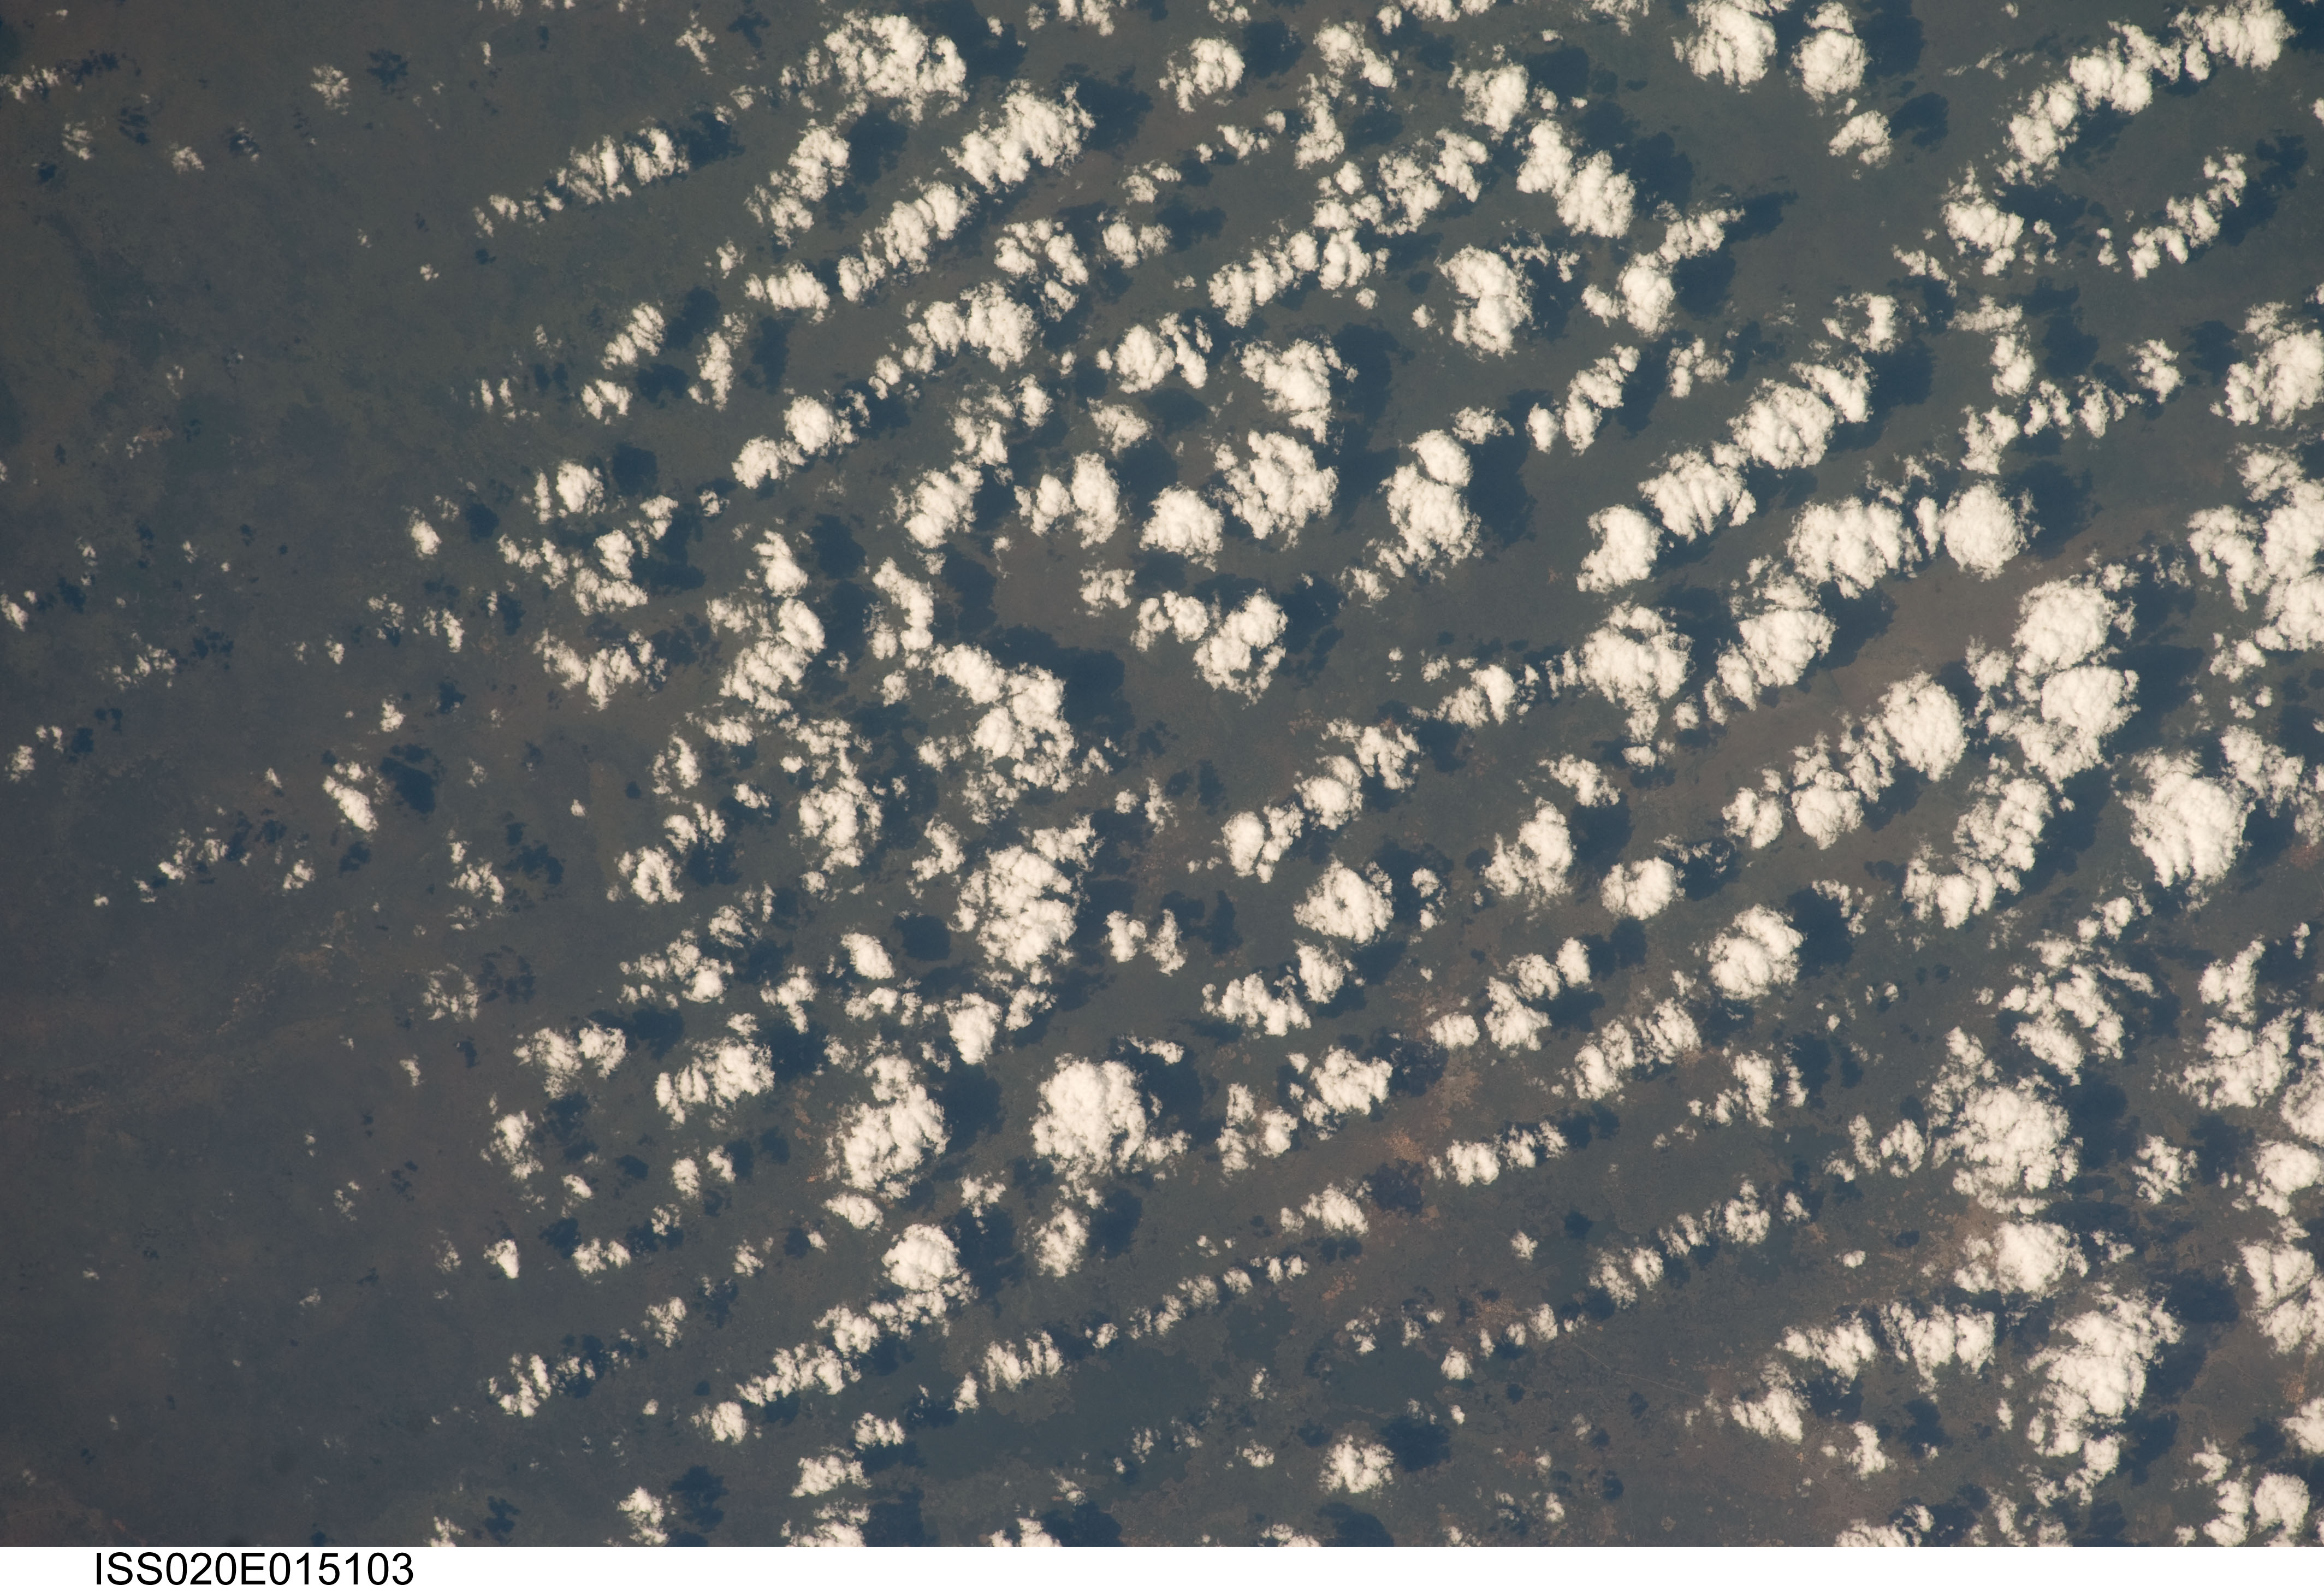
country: MOZAMBIQUE
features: CHECHANGUE
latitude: -21.8
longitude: 34.5
